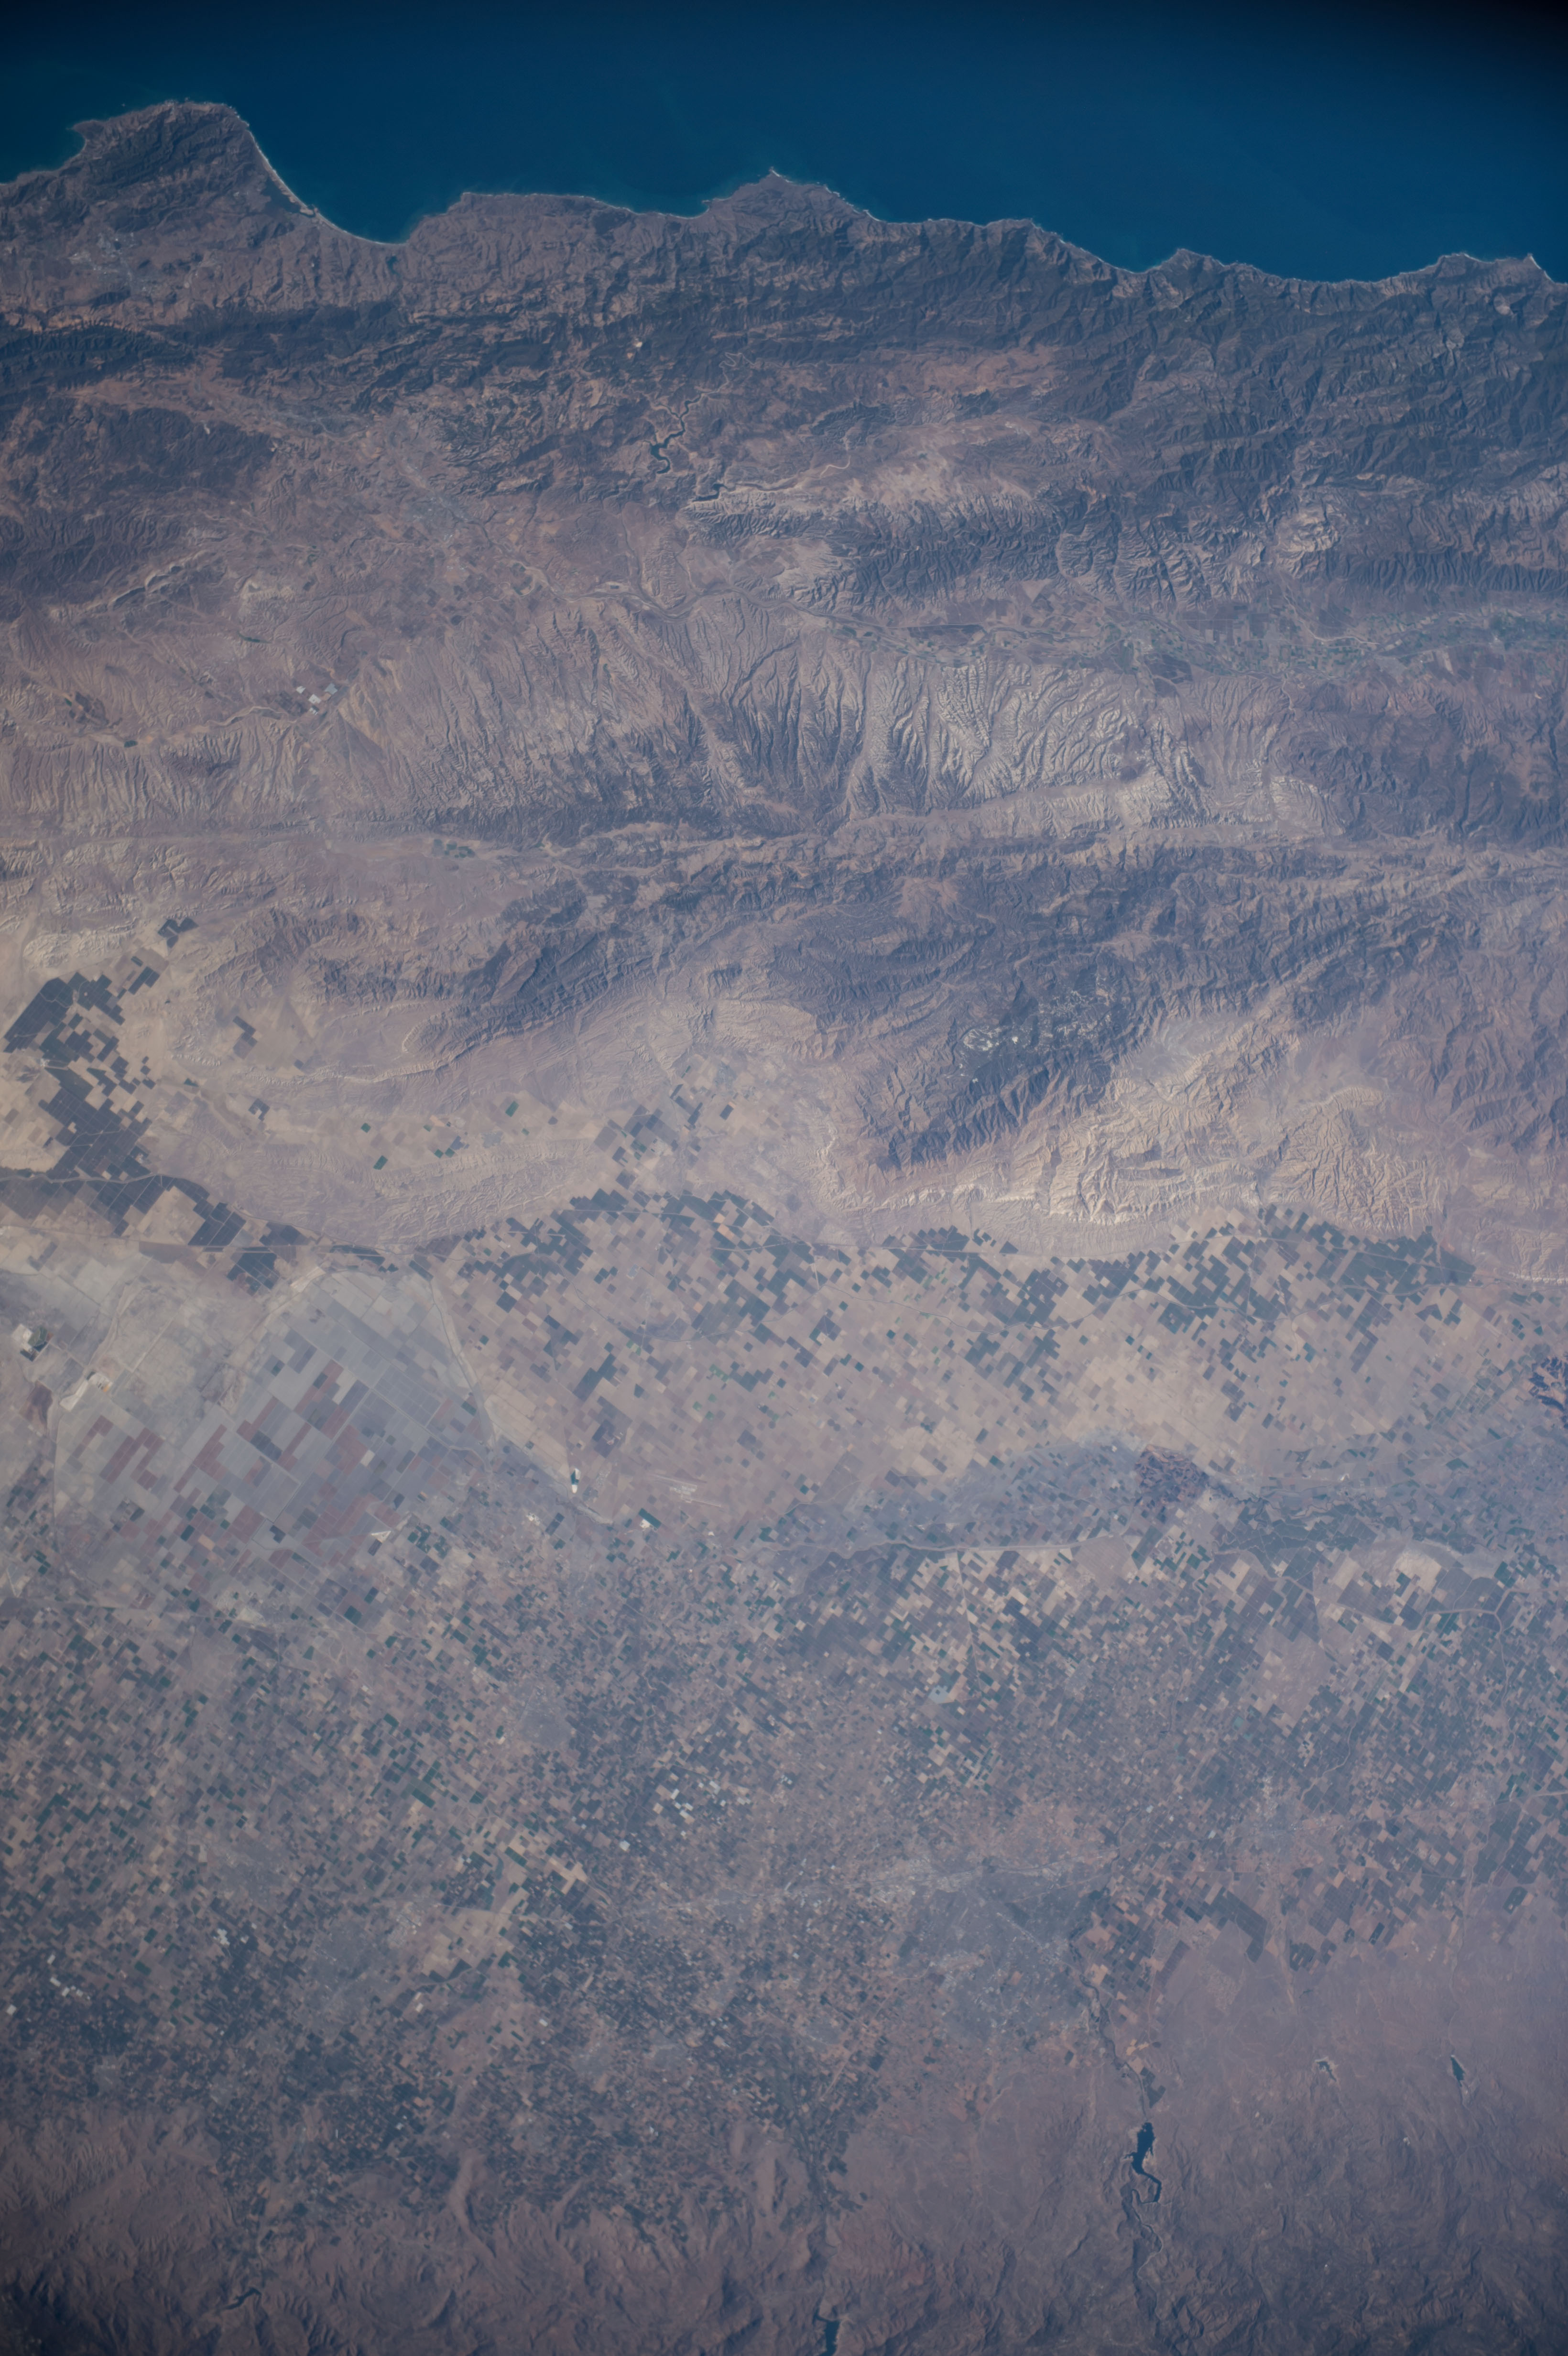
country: USA-CALIFORNIA
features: CENTRAL CALIFORNIA V., AGR.
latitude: 36.5
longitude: -120.5
